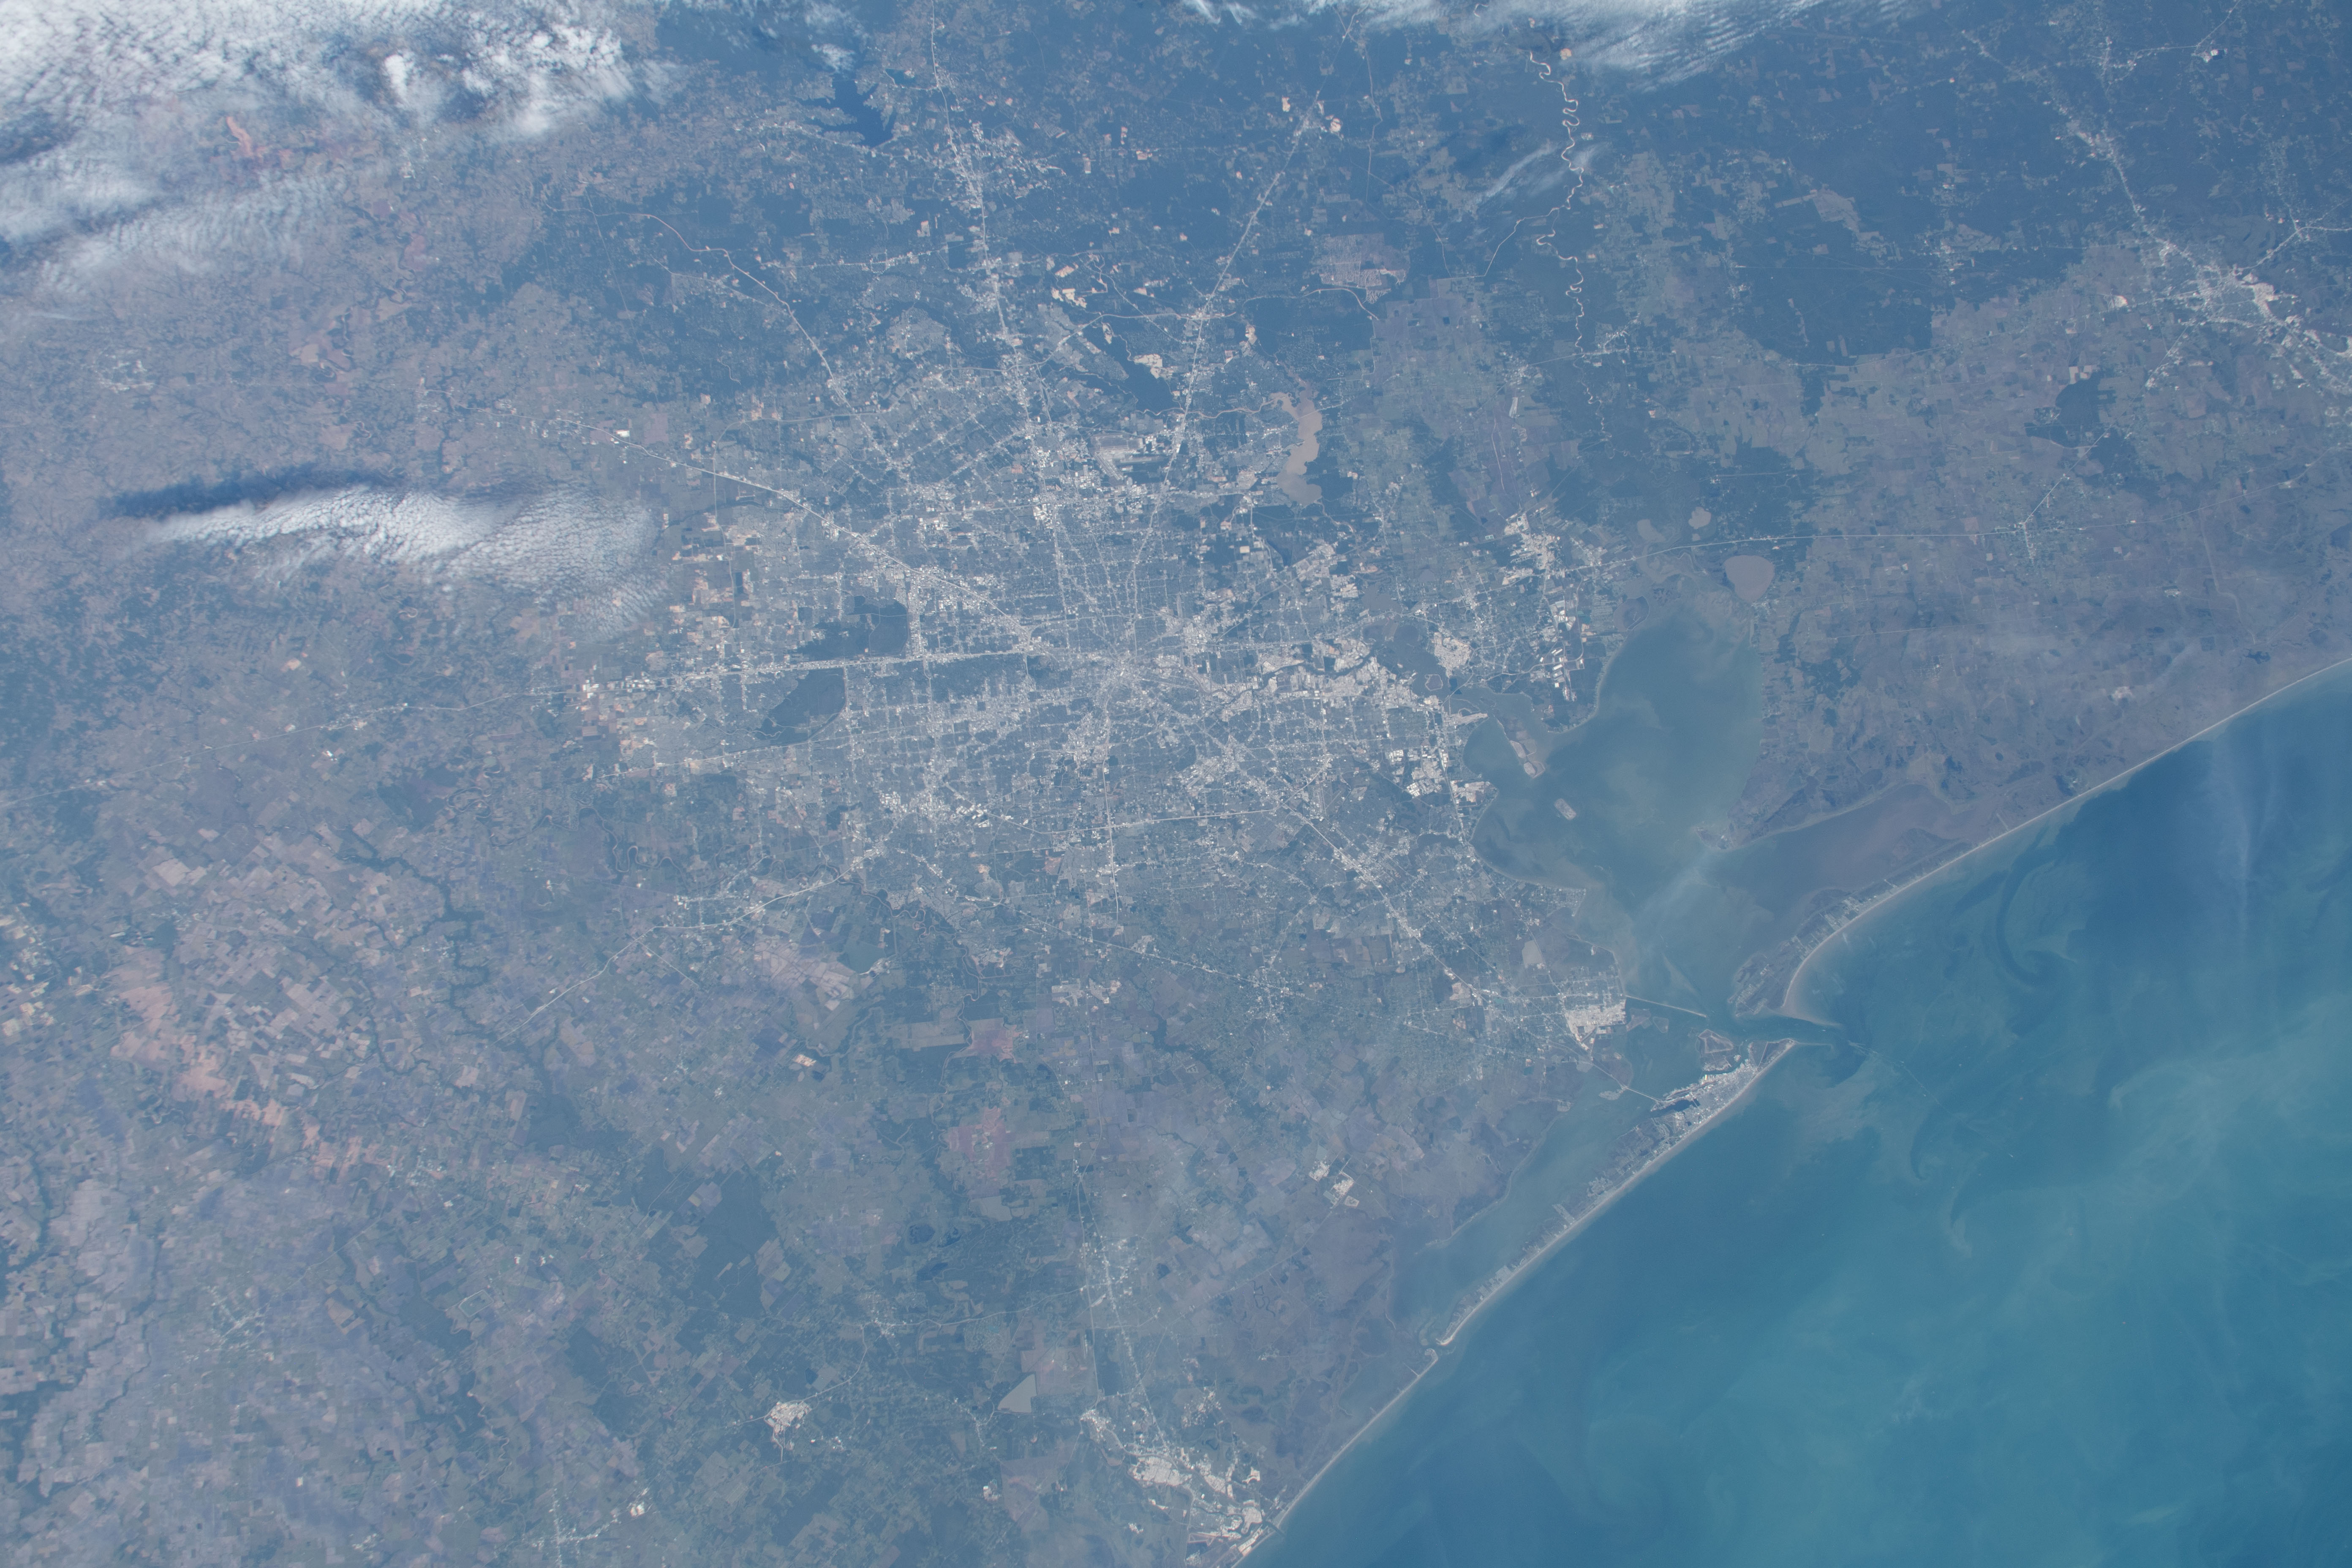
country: USA-TEXAS
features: HOUSTON, GALVESTON BAY
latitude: 29.5
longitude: -95.5
